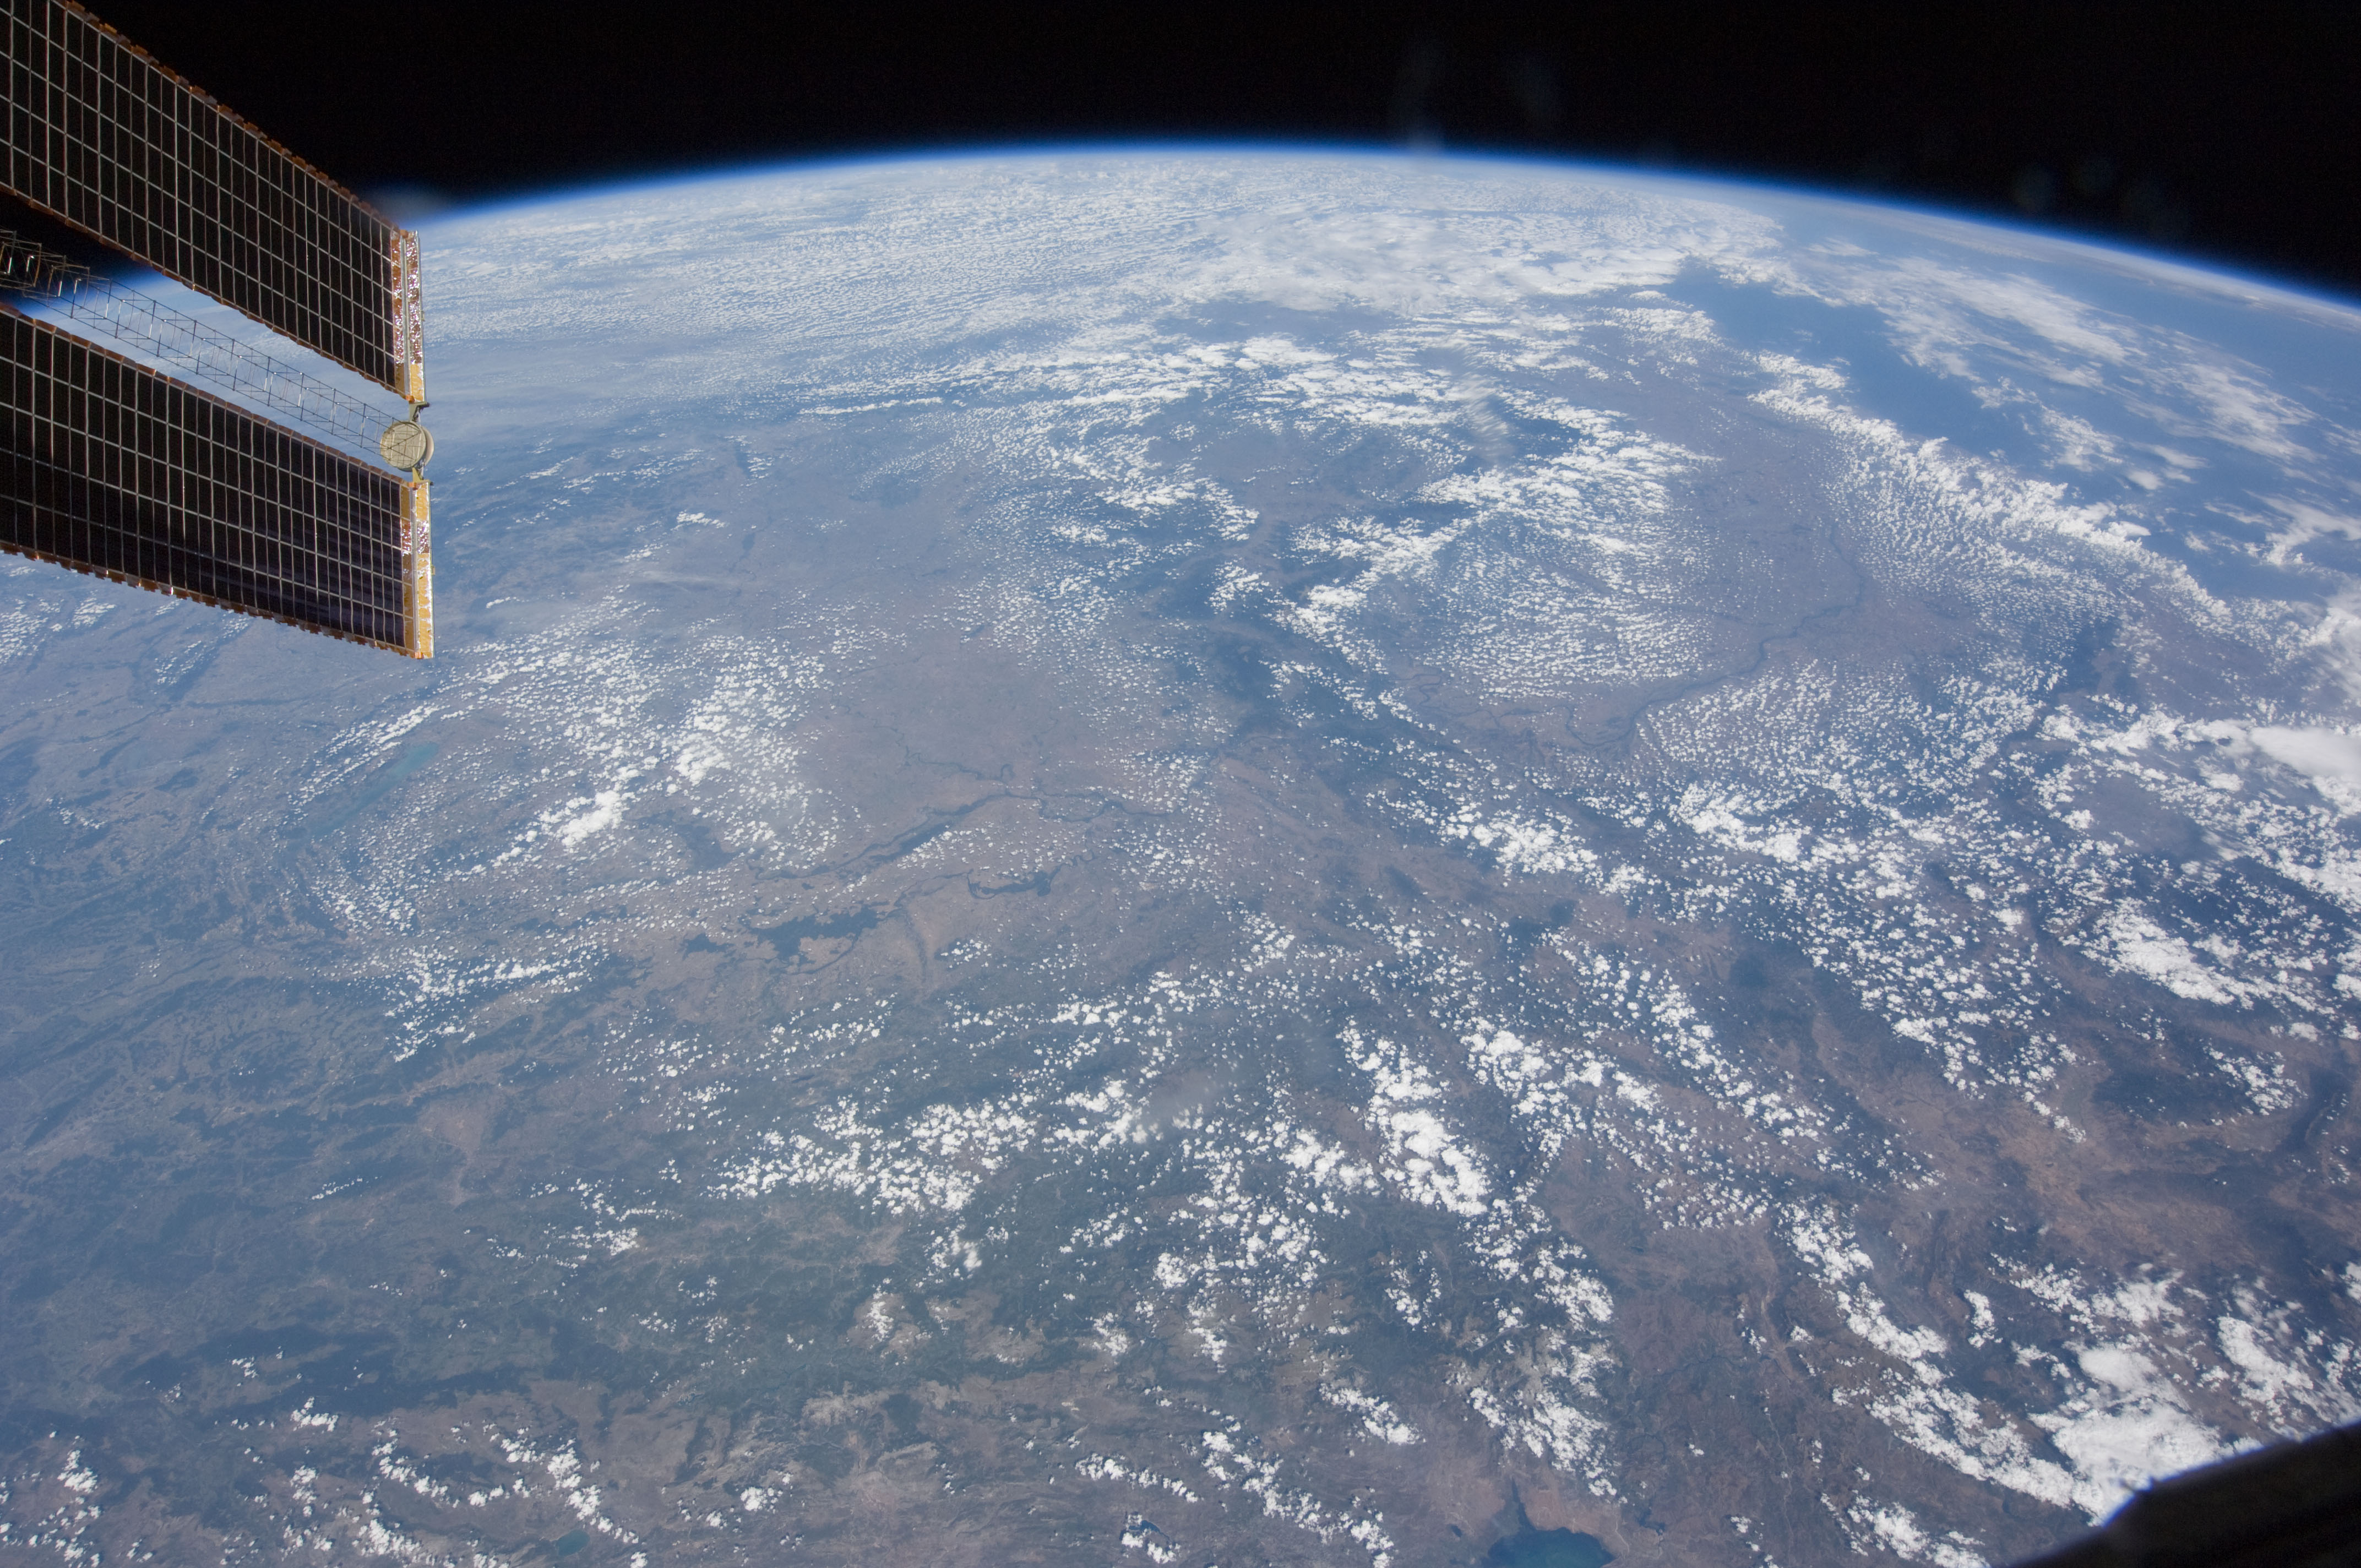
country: ROMANIA
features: PAN-SERBIA, HUNGARIAN PLAIN, ROMANIA
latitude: 45.5
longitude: 22.5
